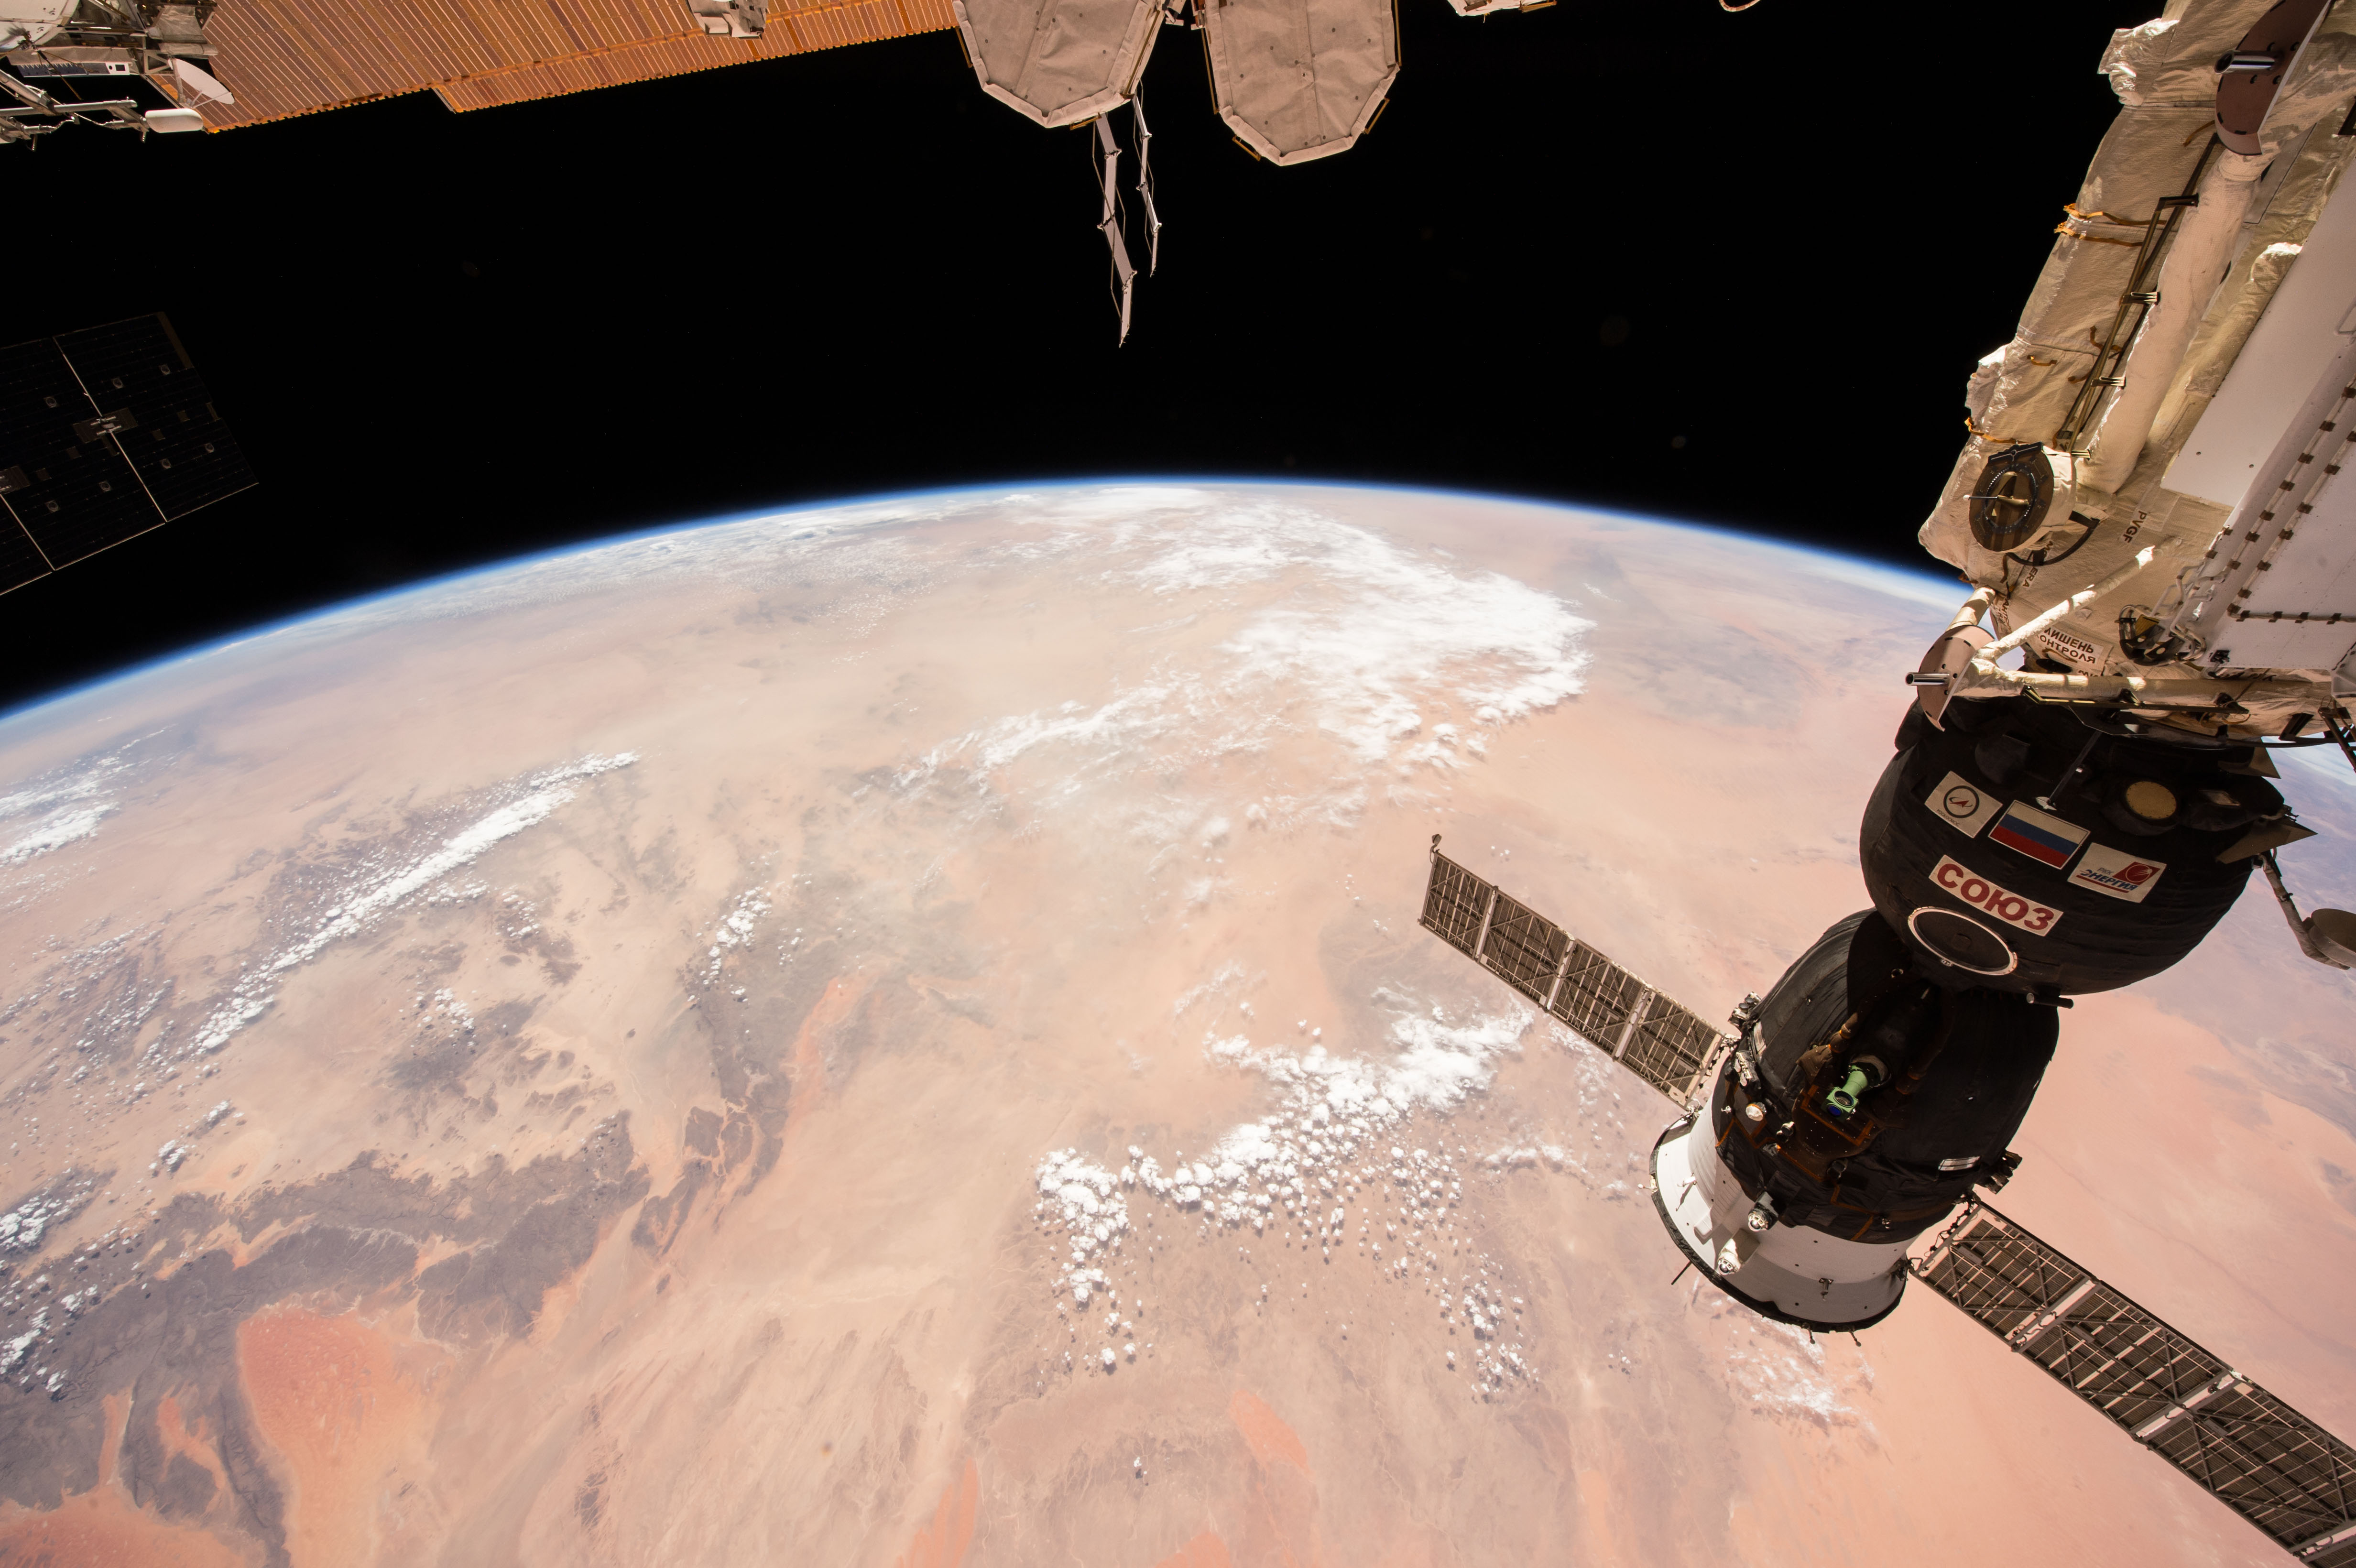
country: ALGERIA
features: ERG IGUIDI DESERT, ERG GHARDAIA, ADRAR, ERG CHECH DESERT
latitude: 25.5
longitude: 1.0
